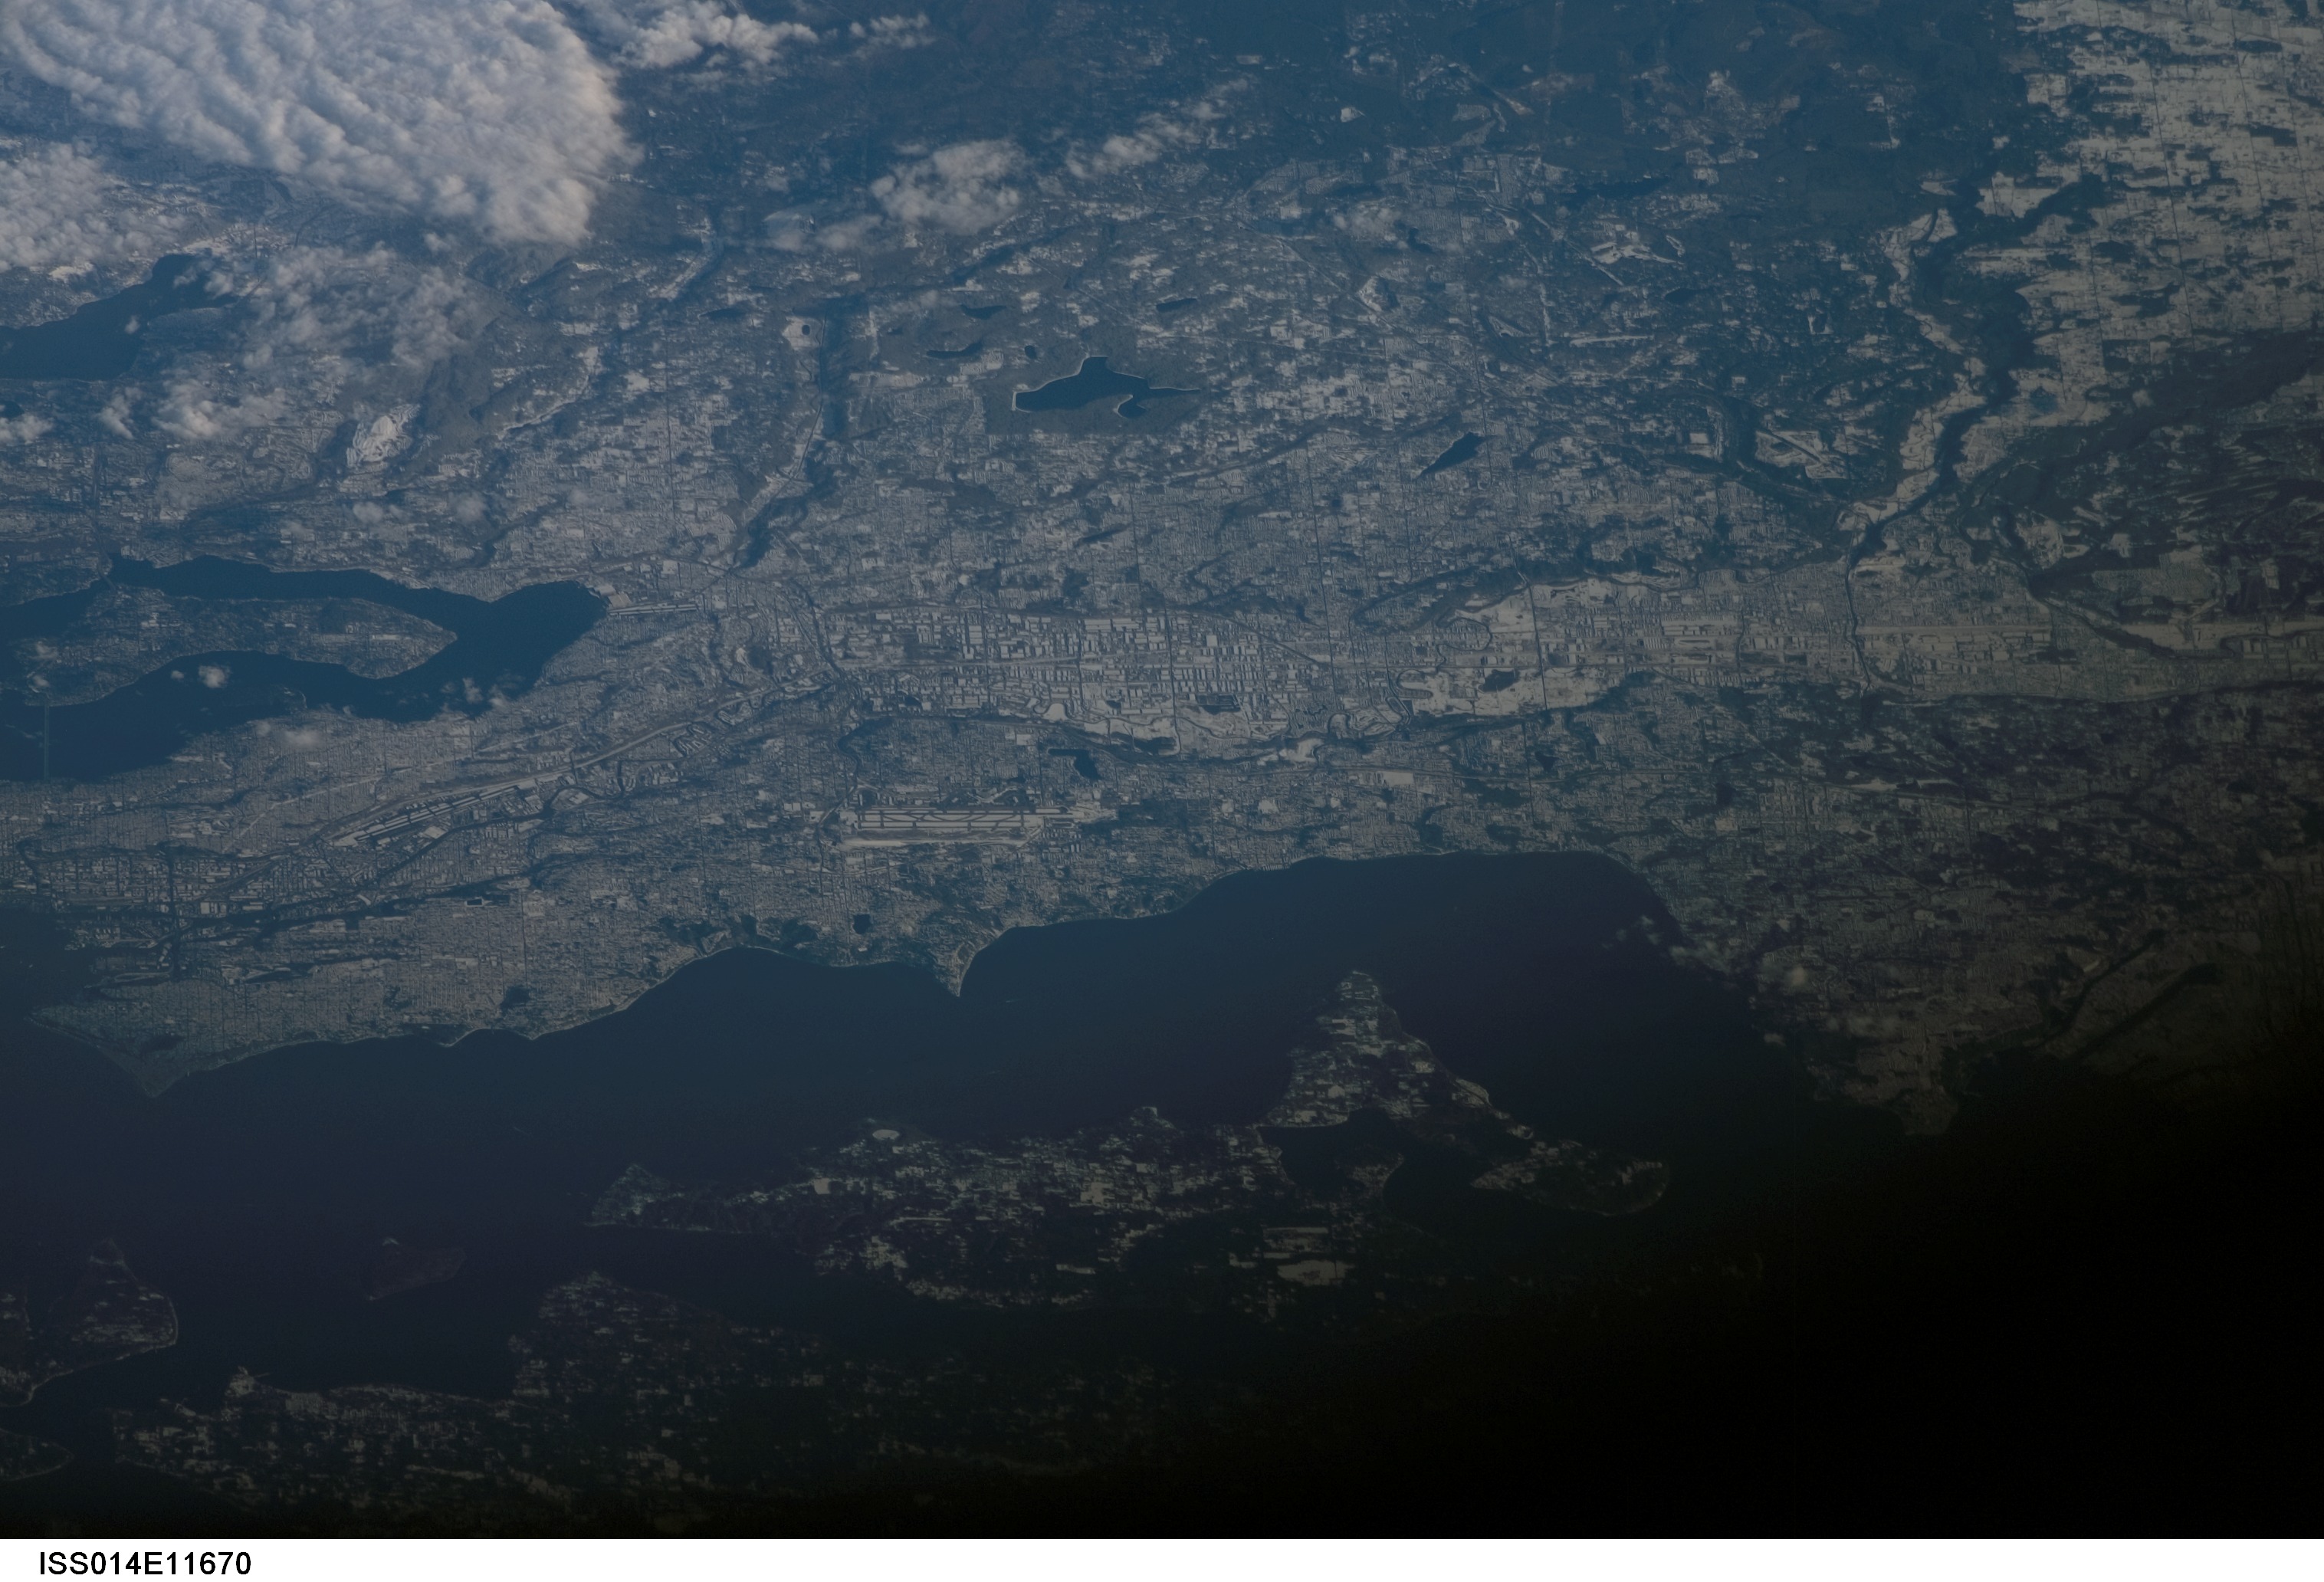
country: USA-WASHINGTON
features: S. SEATTLE, RENTON, KENT, SNOW
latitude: 47.4
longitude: -122.2
